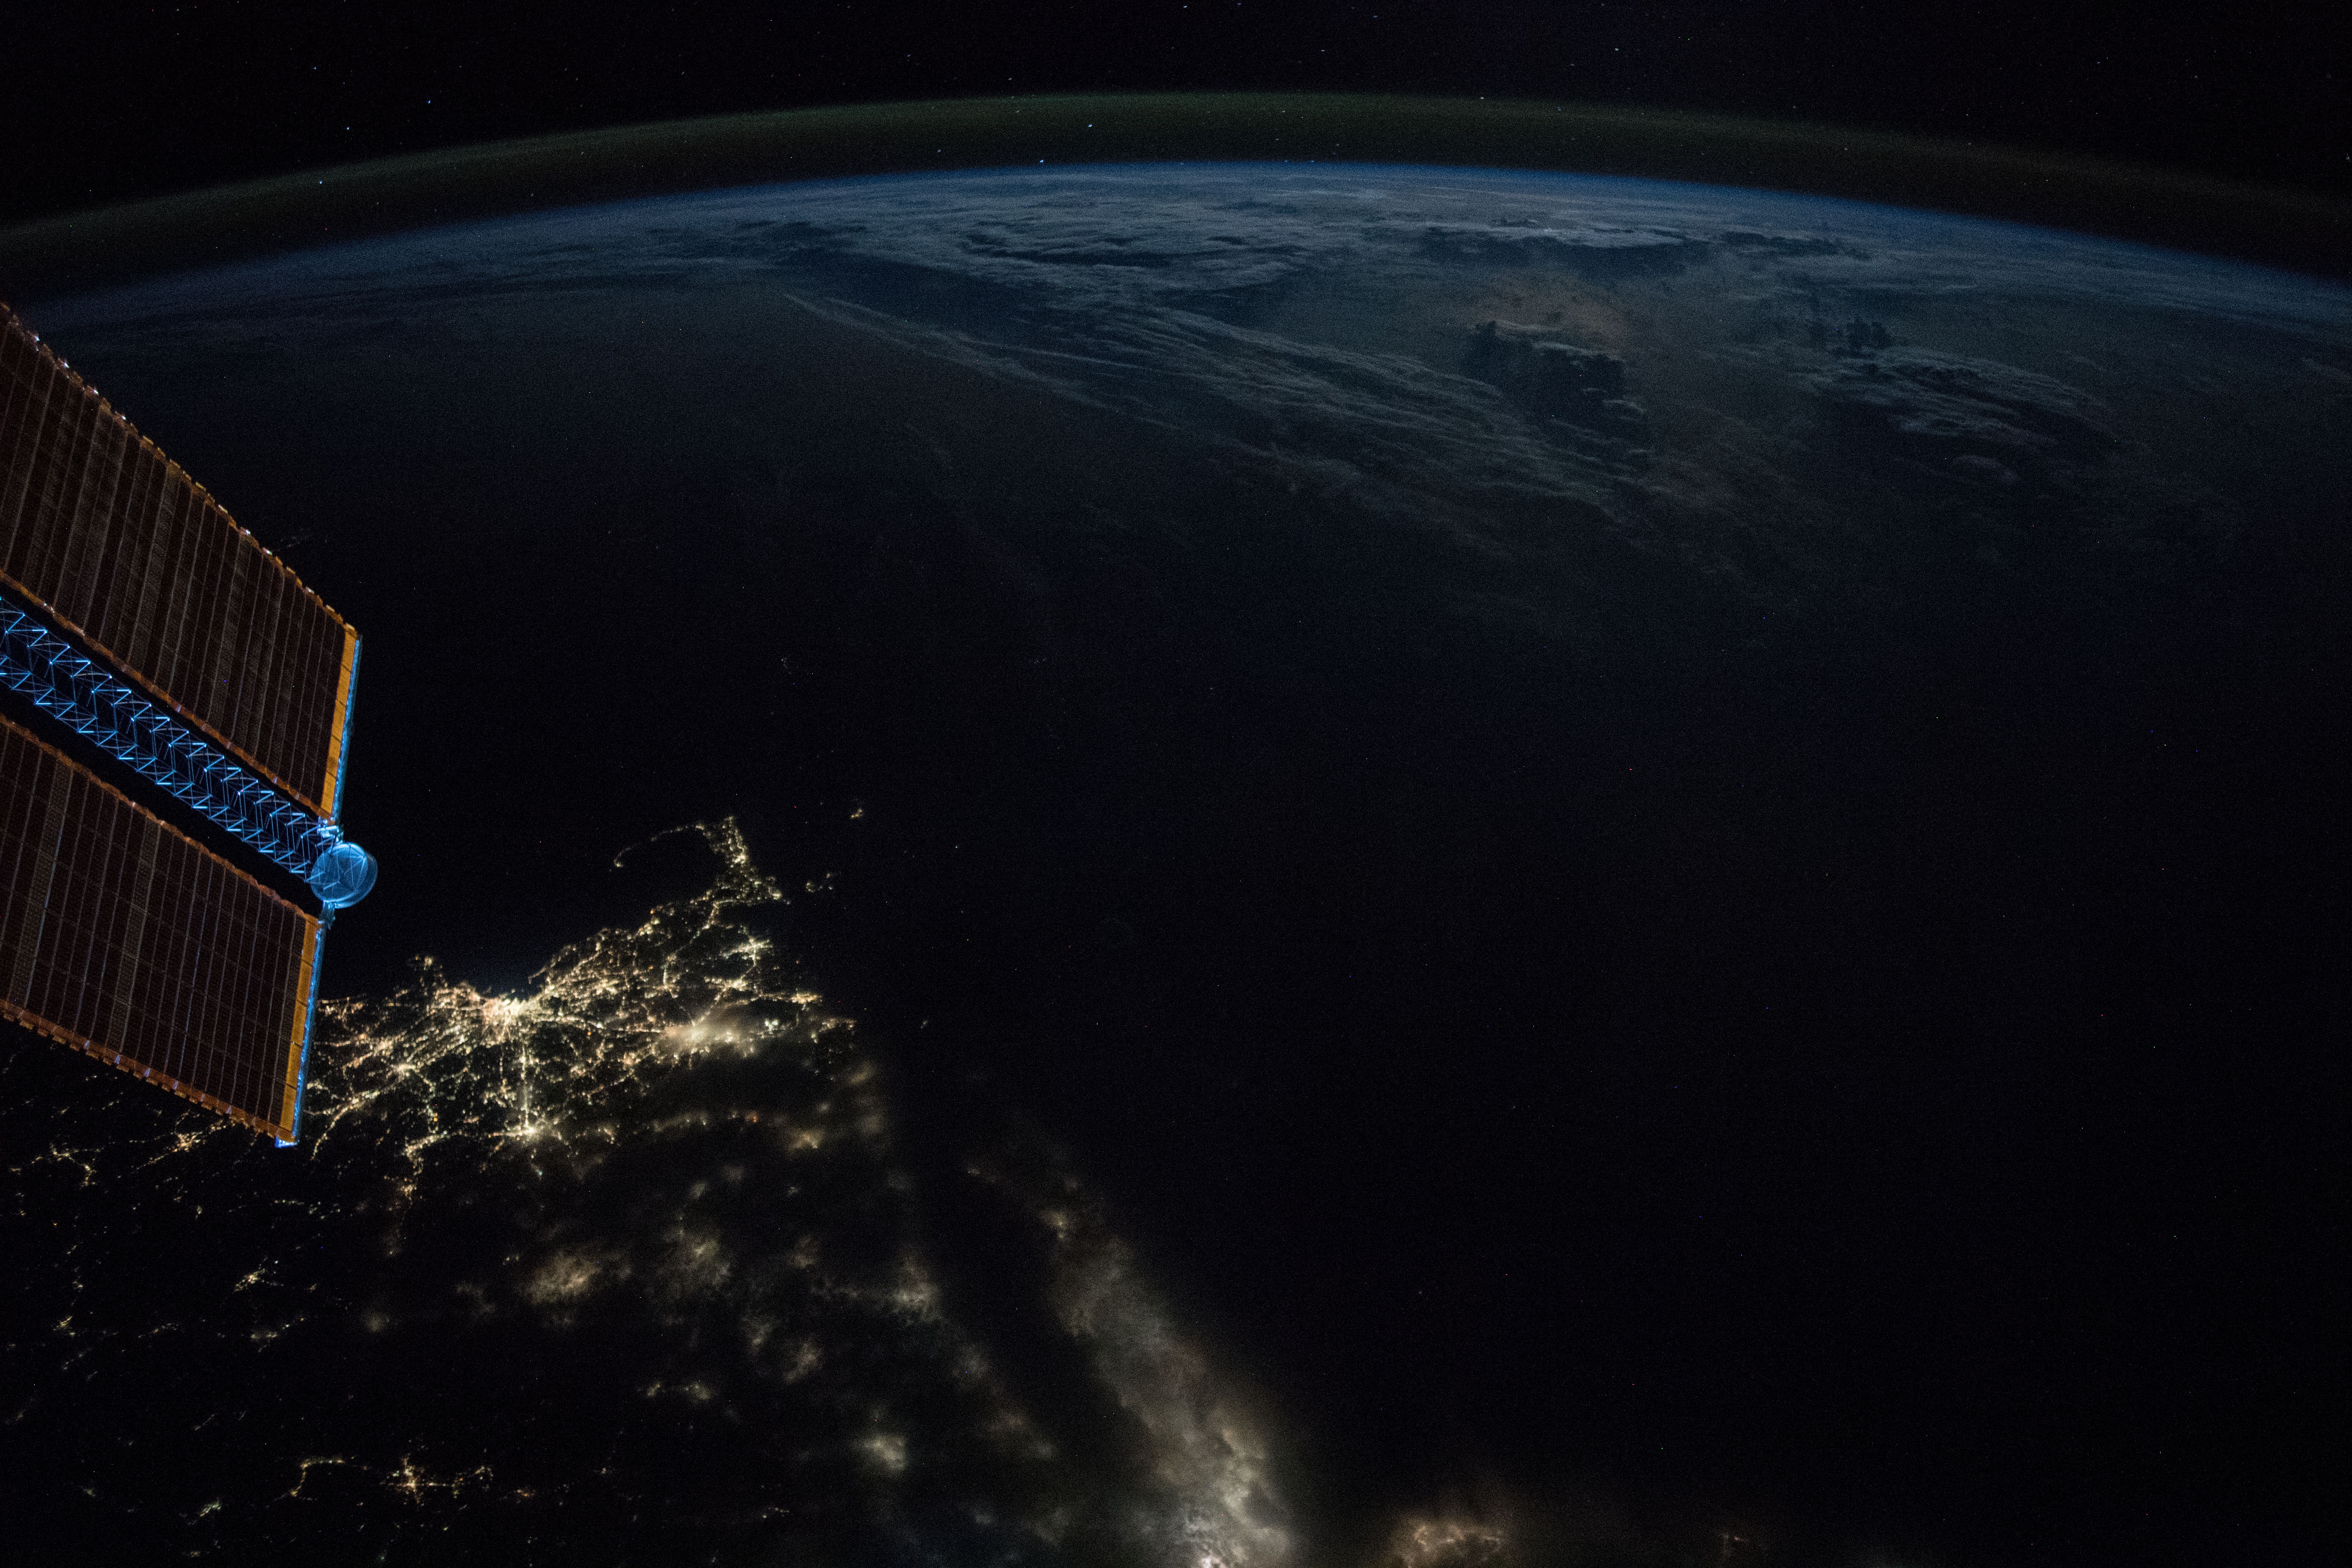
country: ATLANTIC OCEAN
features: LONG ISLAND, BOSTON CITY, RHODE ISLAND, CAPE COD BAY, BLOCK ISLAND, NEW BEDFORD CITY, BUZZARDS BAY, PROVIDENCE CITY, EARTH LIMB, NIGHT
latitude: 40.2
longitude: -70.5
